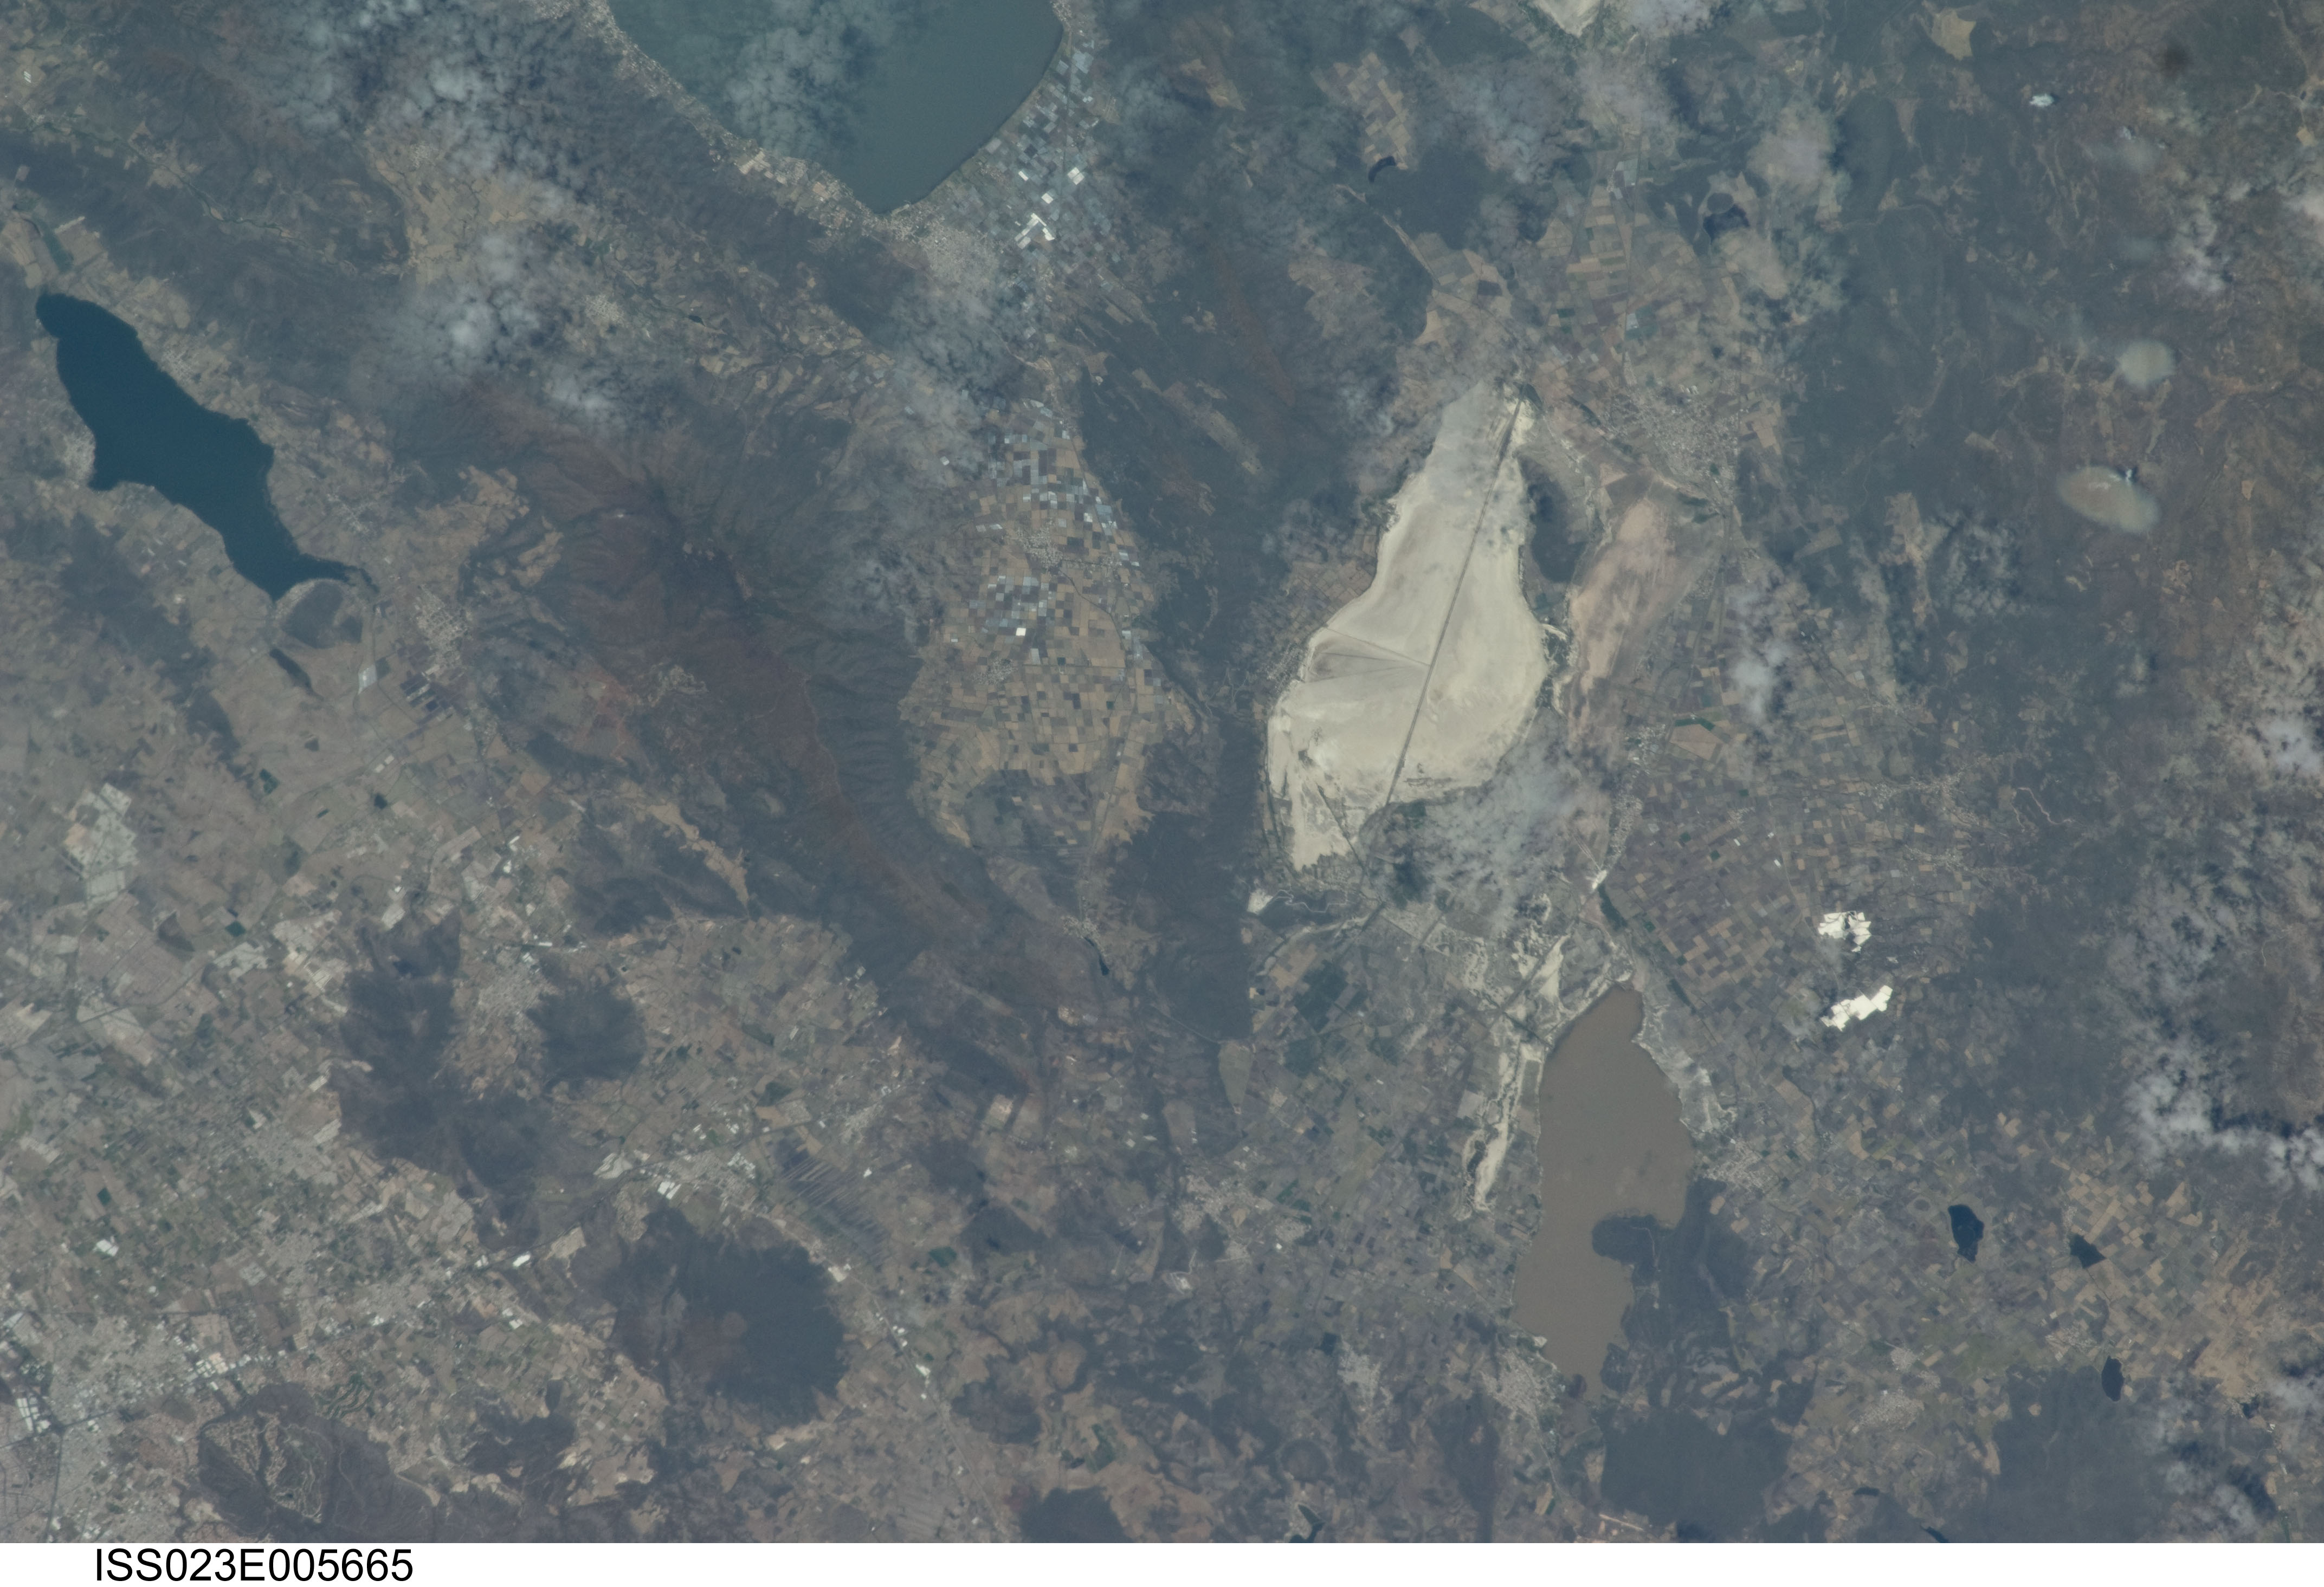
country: MEXICO
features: PLAYA, ZAPOTITAN DE HIDALGO, AGR.
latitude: 20.4
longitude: -103.5
